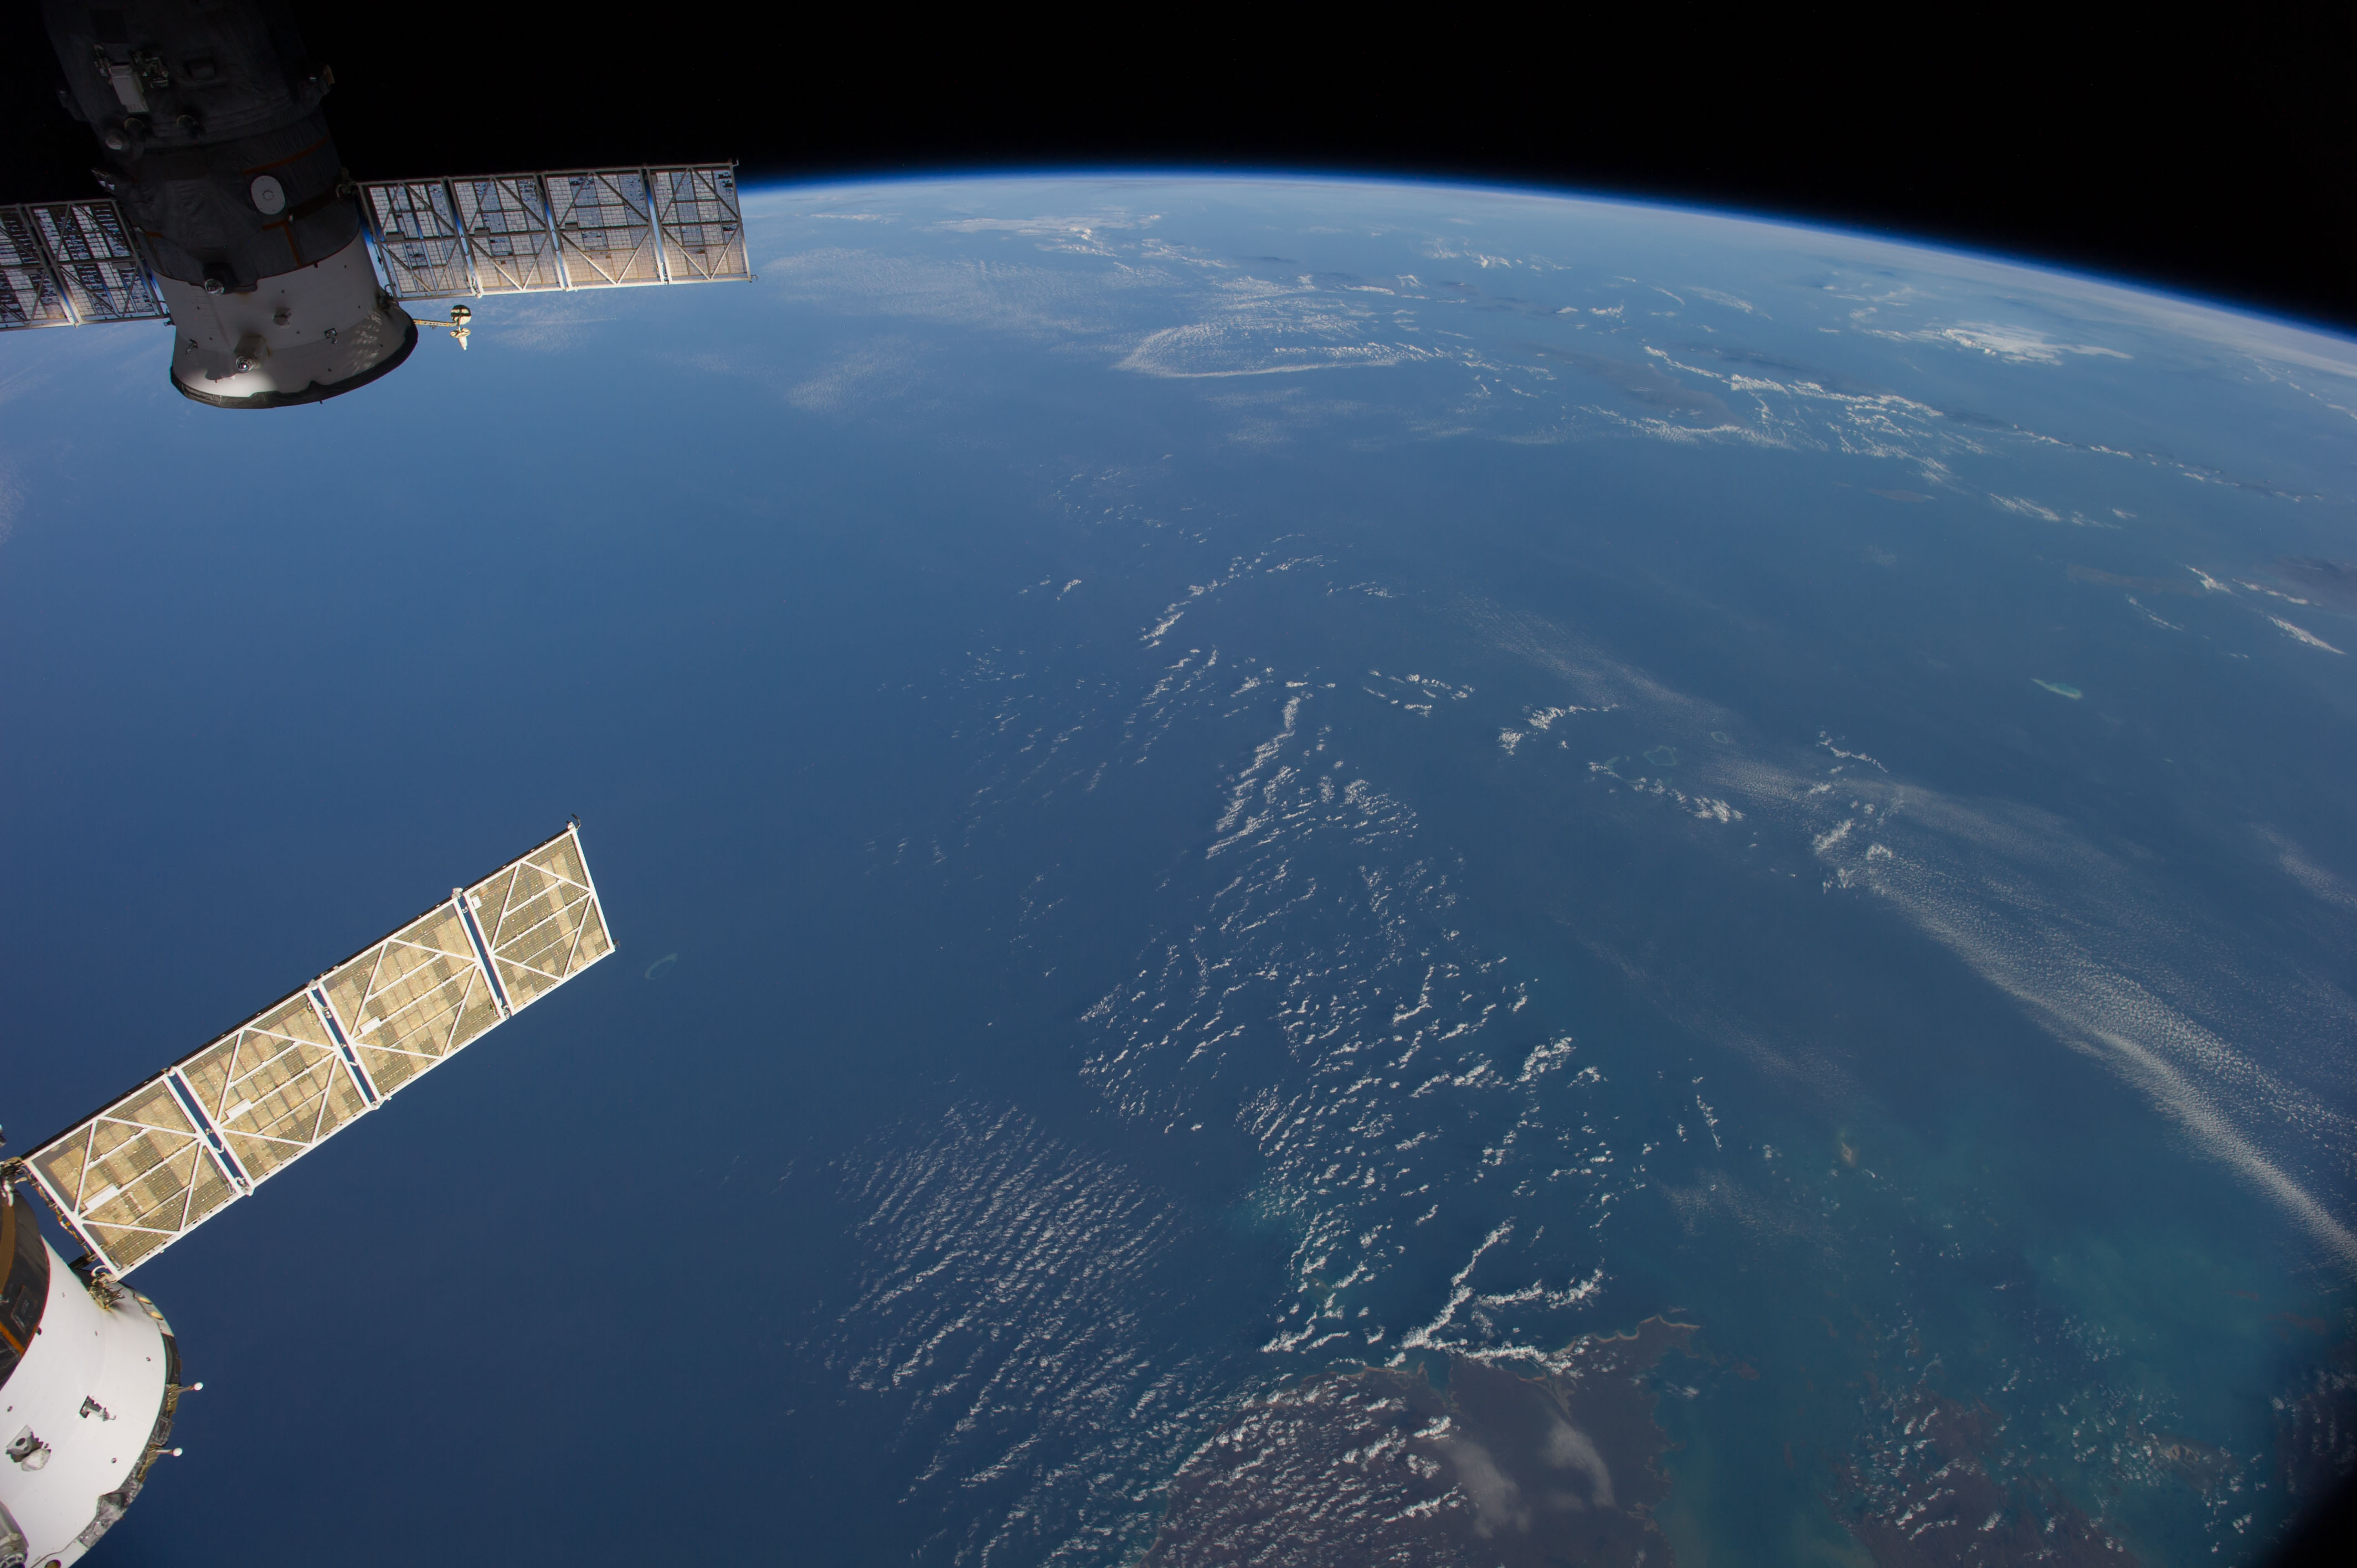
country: AUSTRALIA-WA
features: INDIAN O., KING SOUND, JAVA S., BALI S., FLORES S., SAVU S., W. NUSA TENGGARA, E. NUSA TENGGARA, ATMOSPHERIC LIMB
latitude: -15.0
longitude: 120.0
